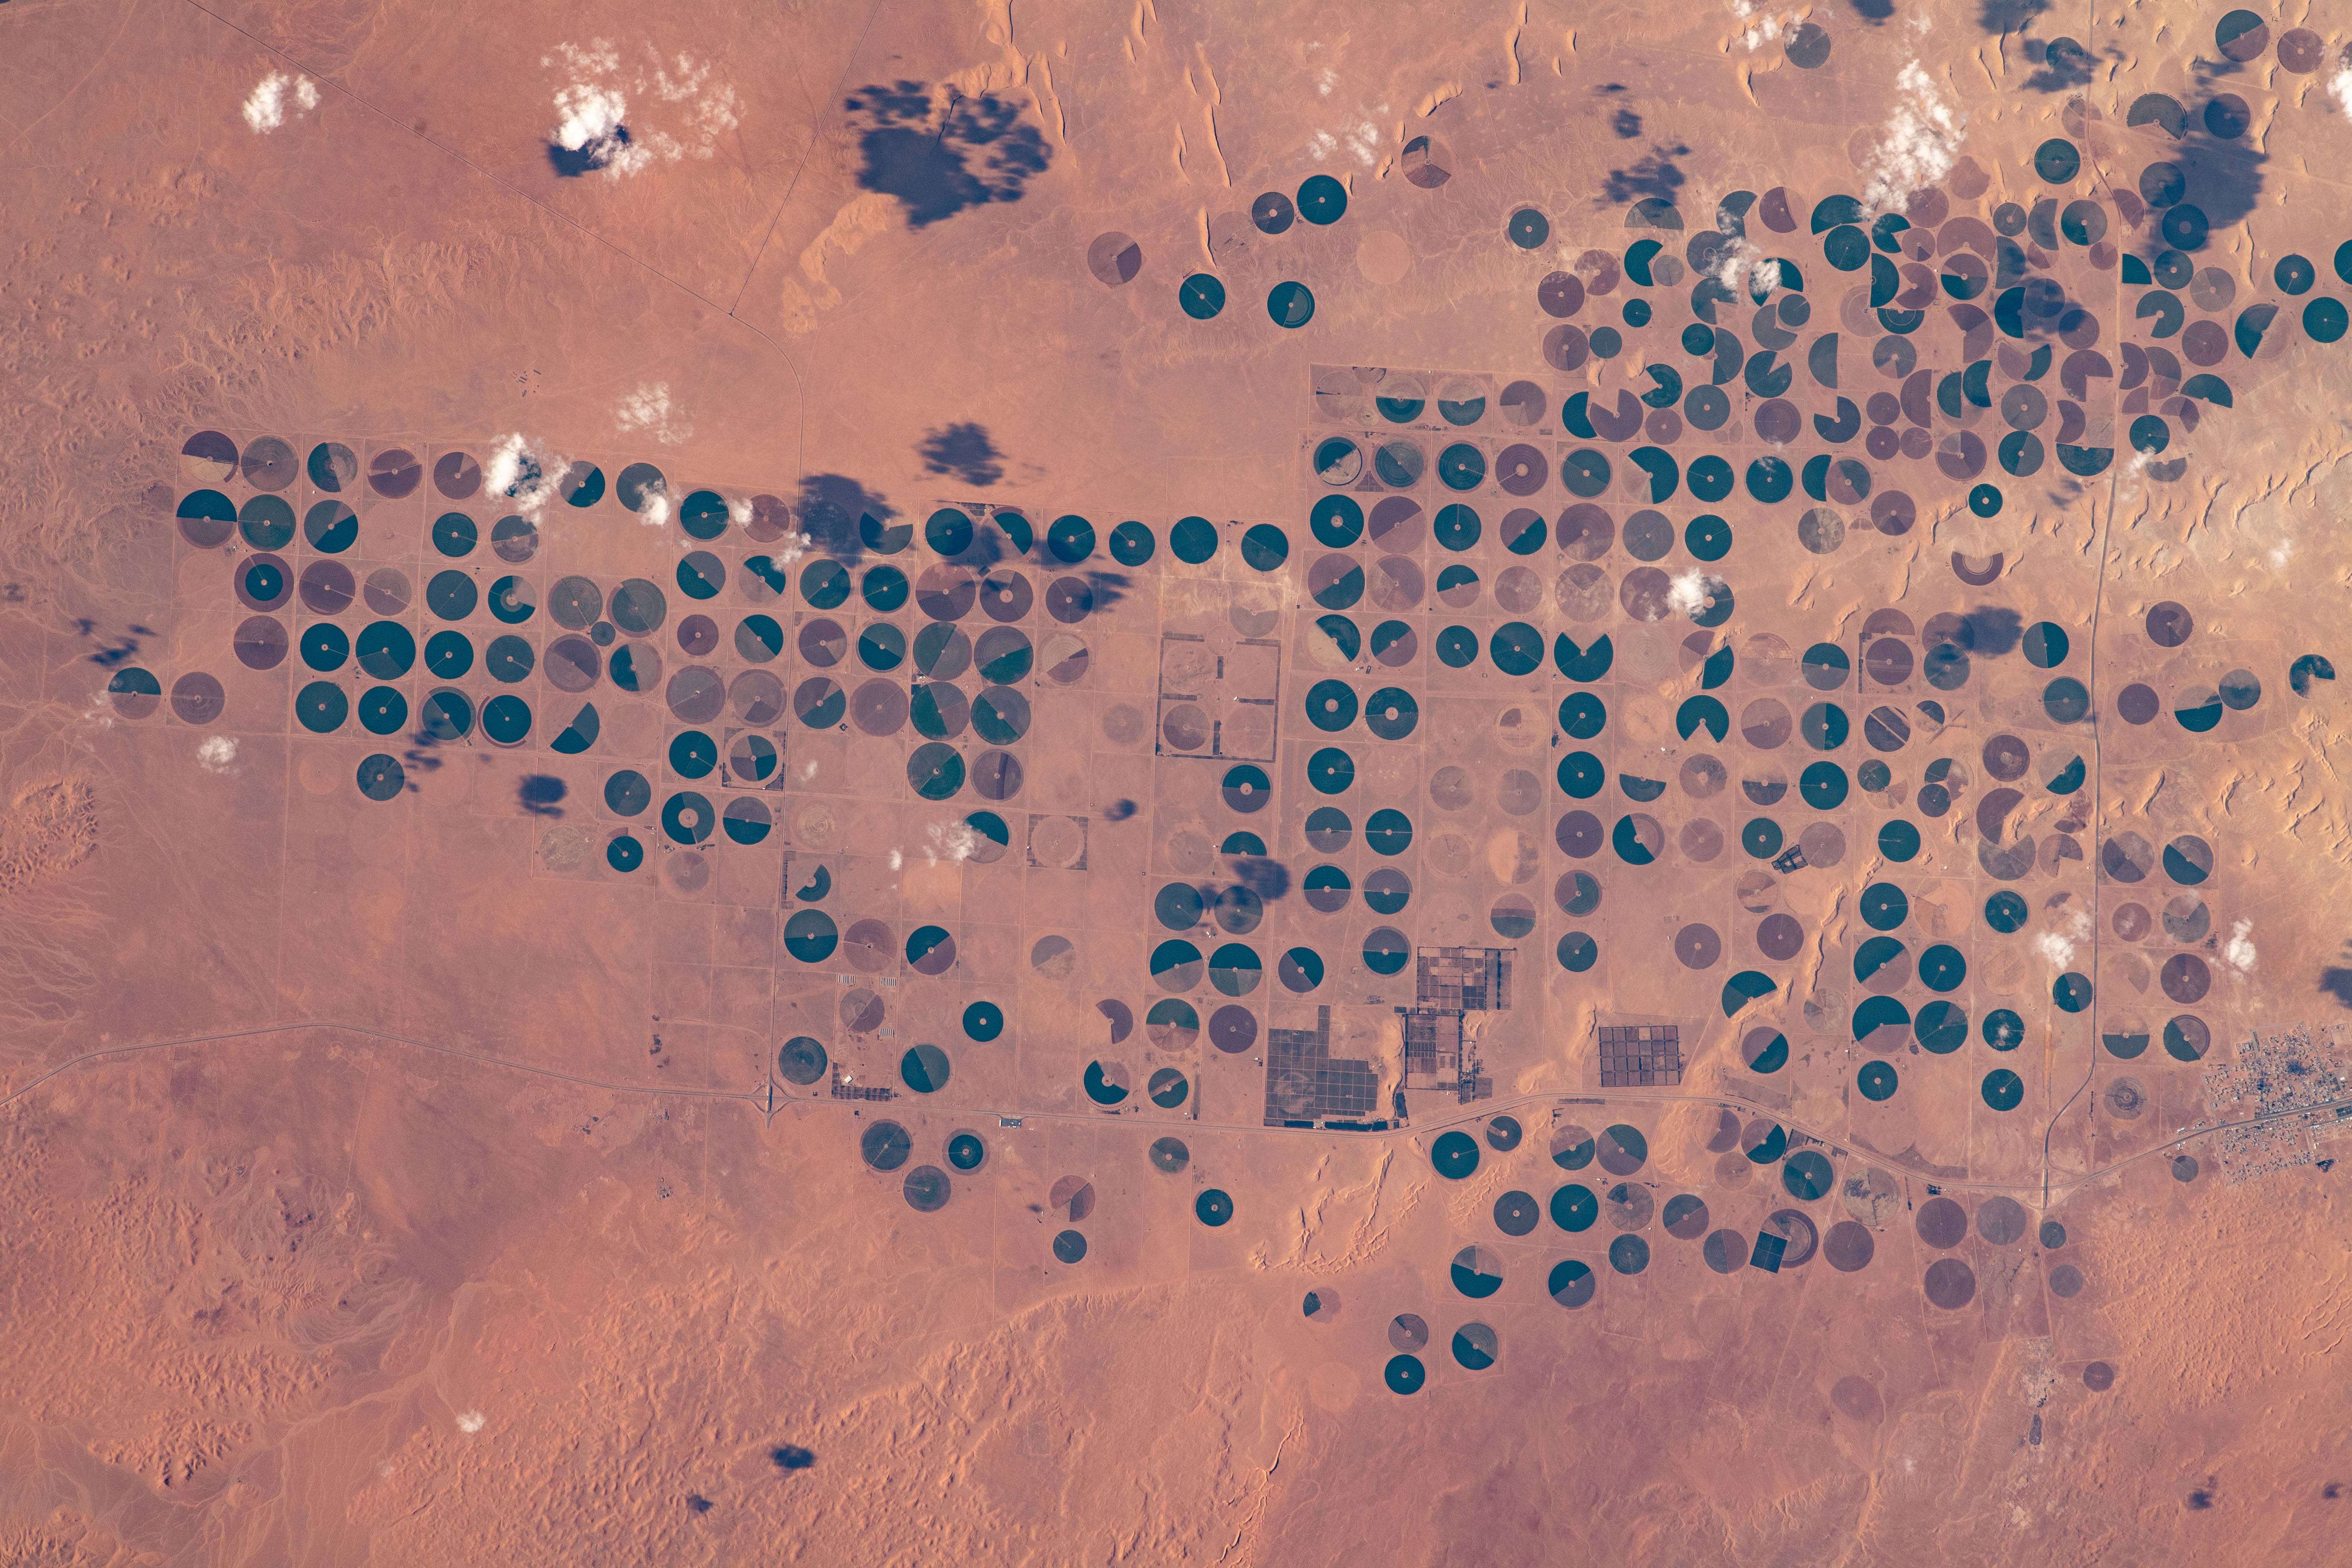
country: SAUDI ARABIA
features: AGRICULTURE, MEEGOWA
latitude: 29.8
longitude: 38.8
